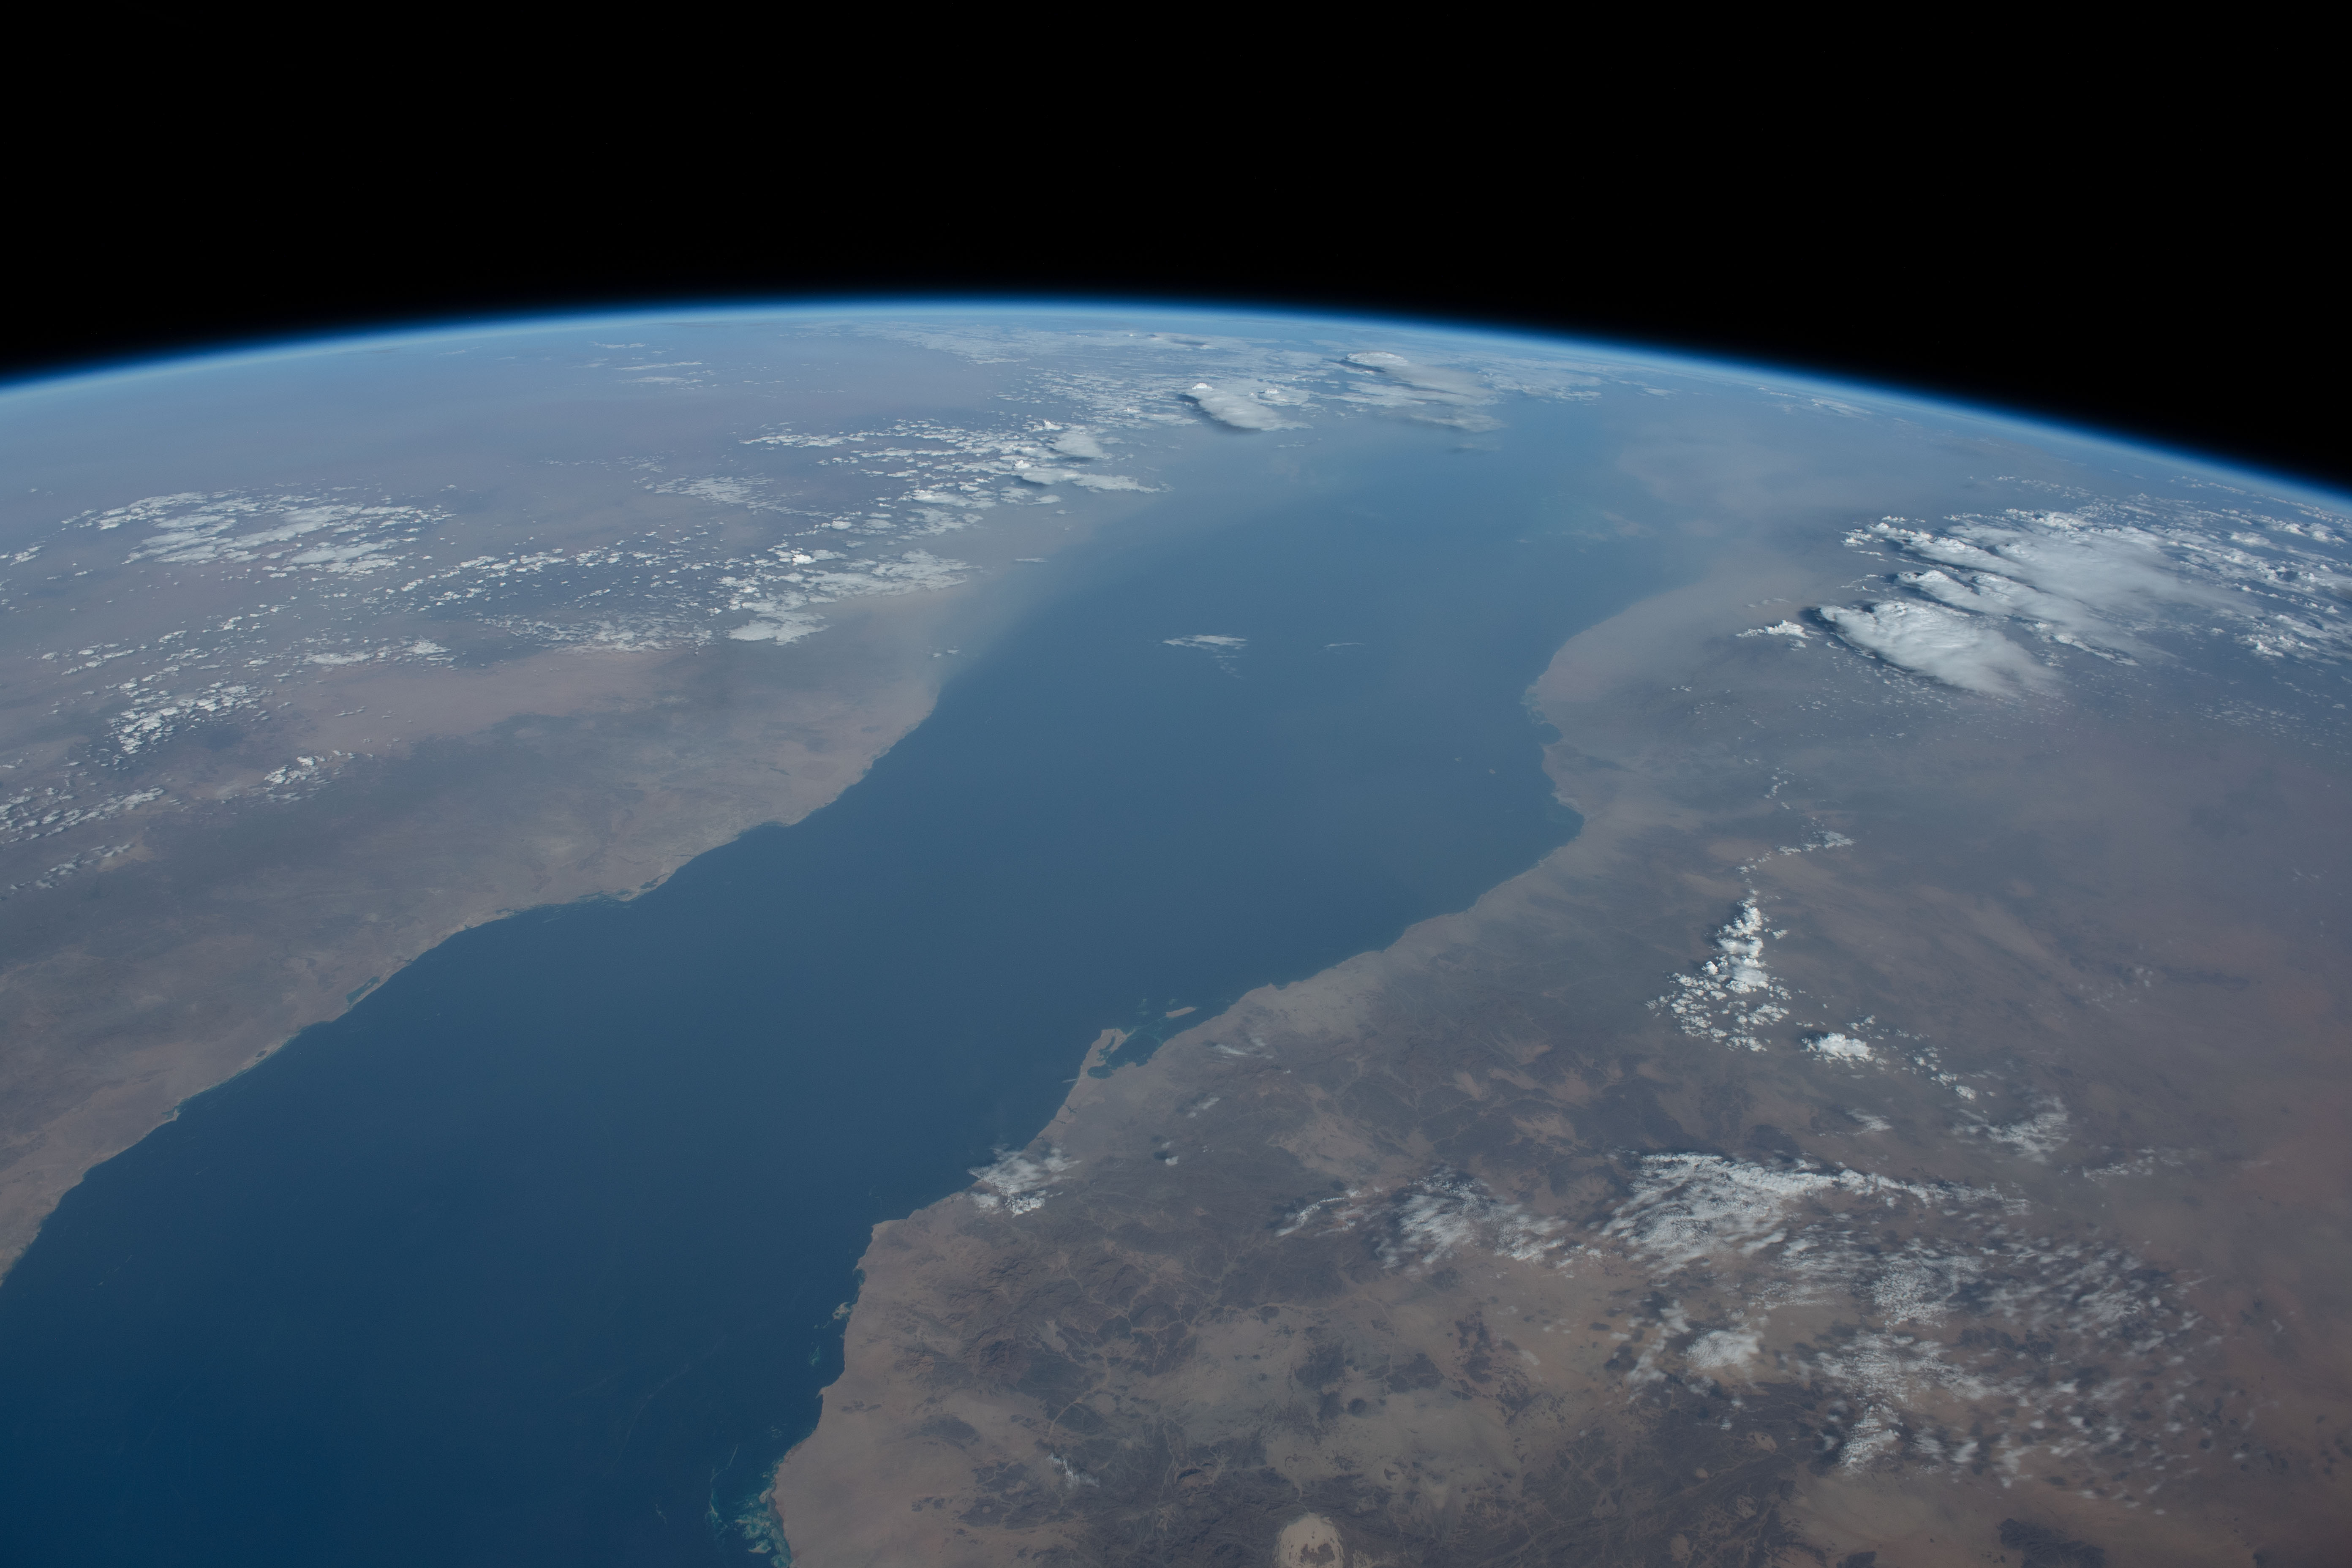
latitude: 19.8
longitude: 38.7
